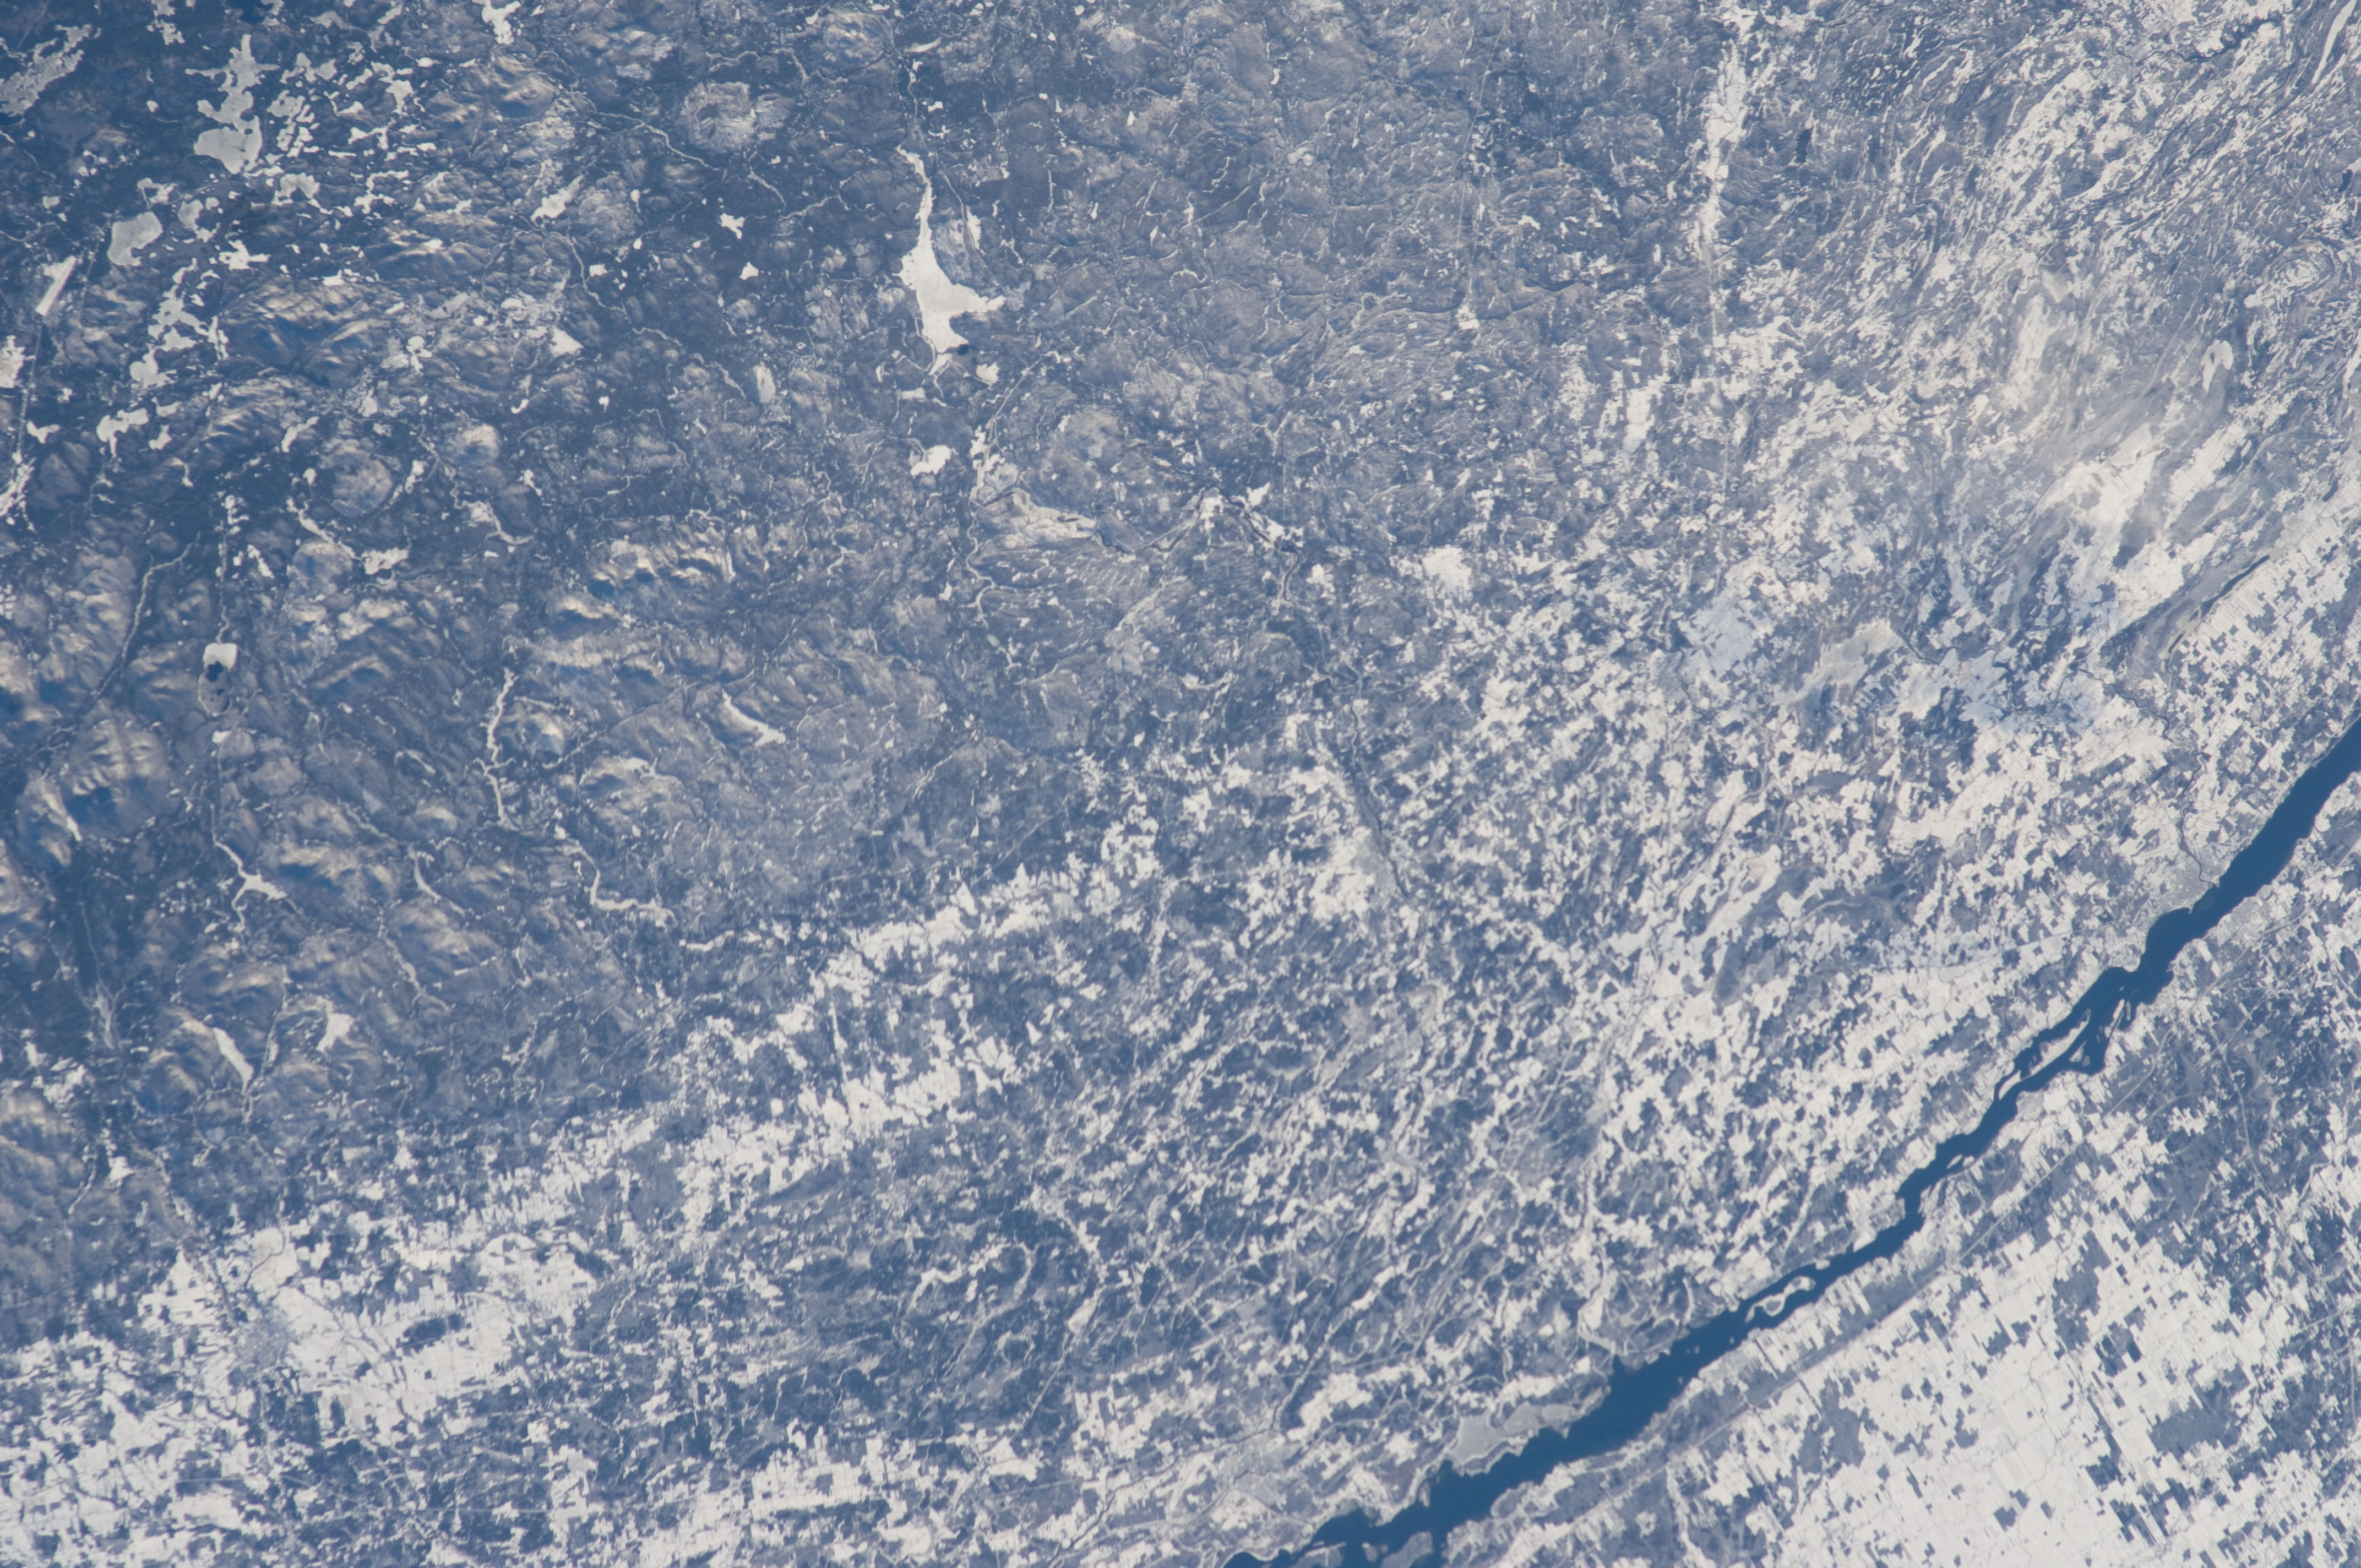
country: USA-NEW YORK
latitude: 44.6
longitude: -74.8
